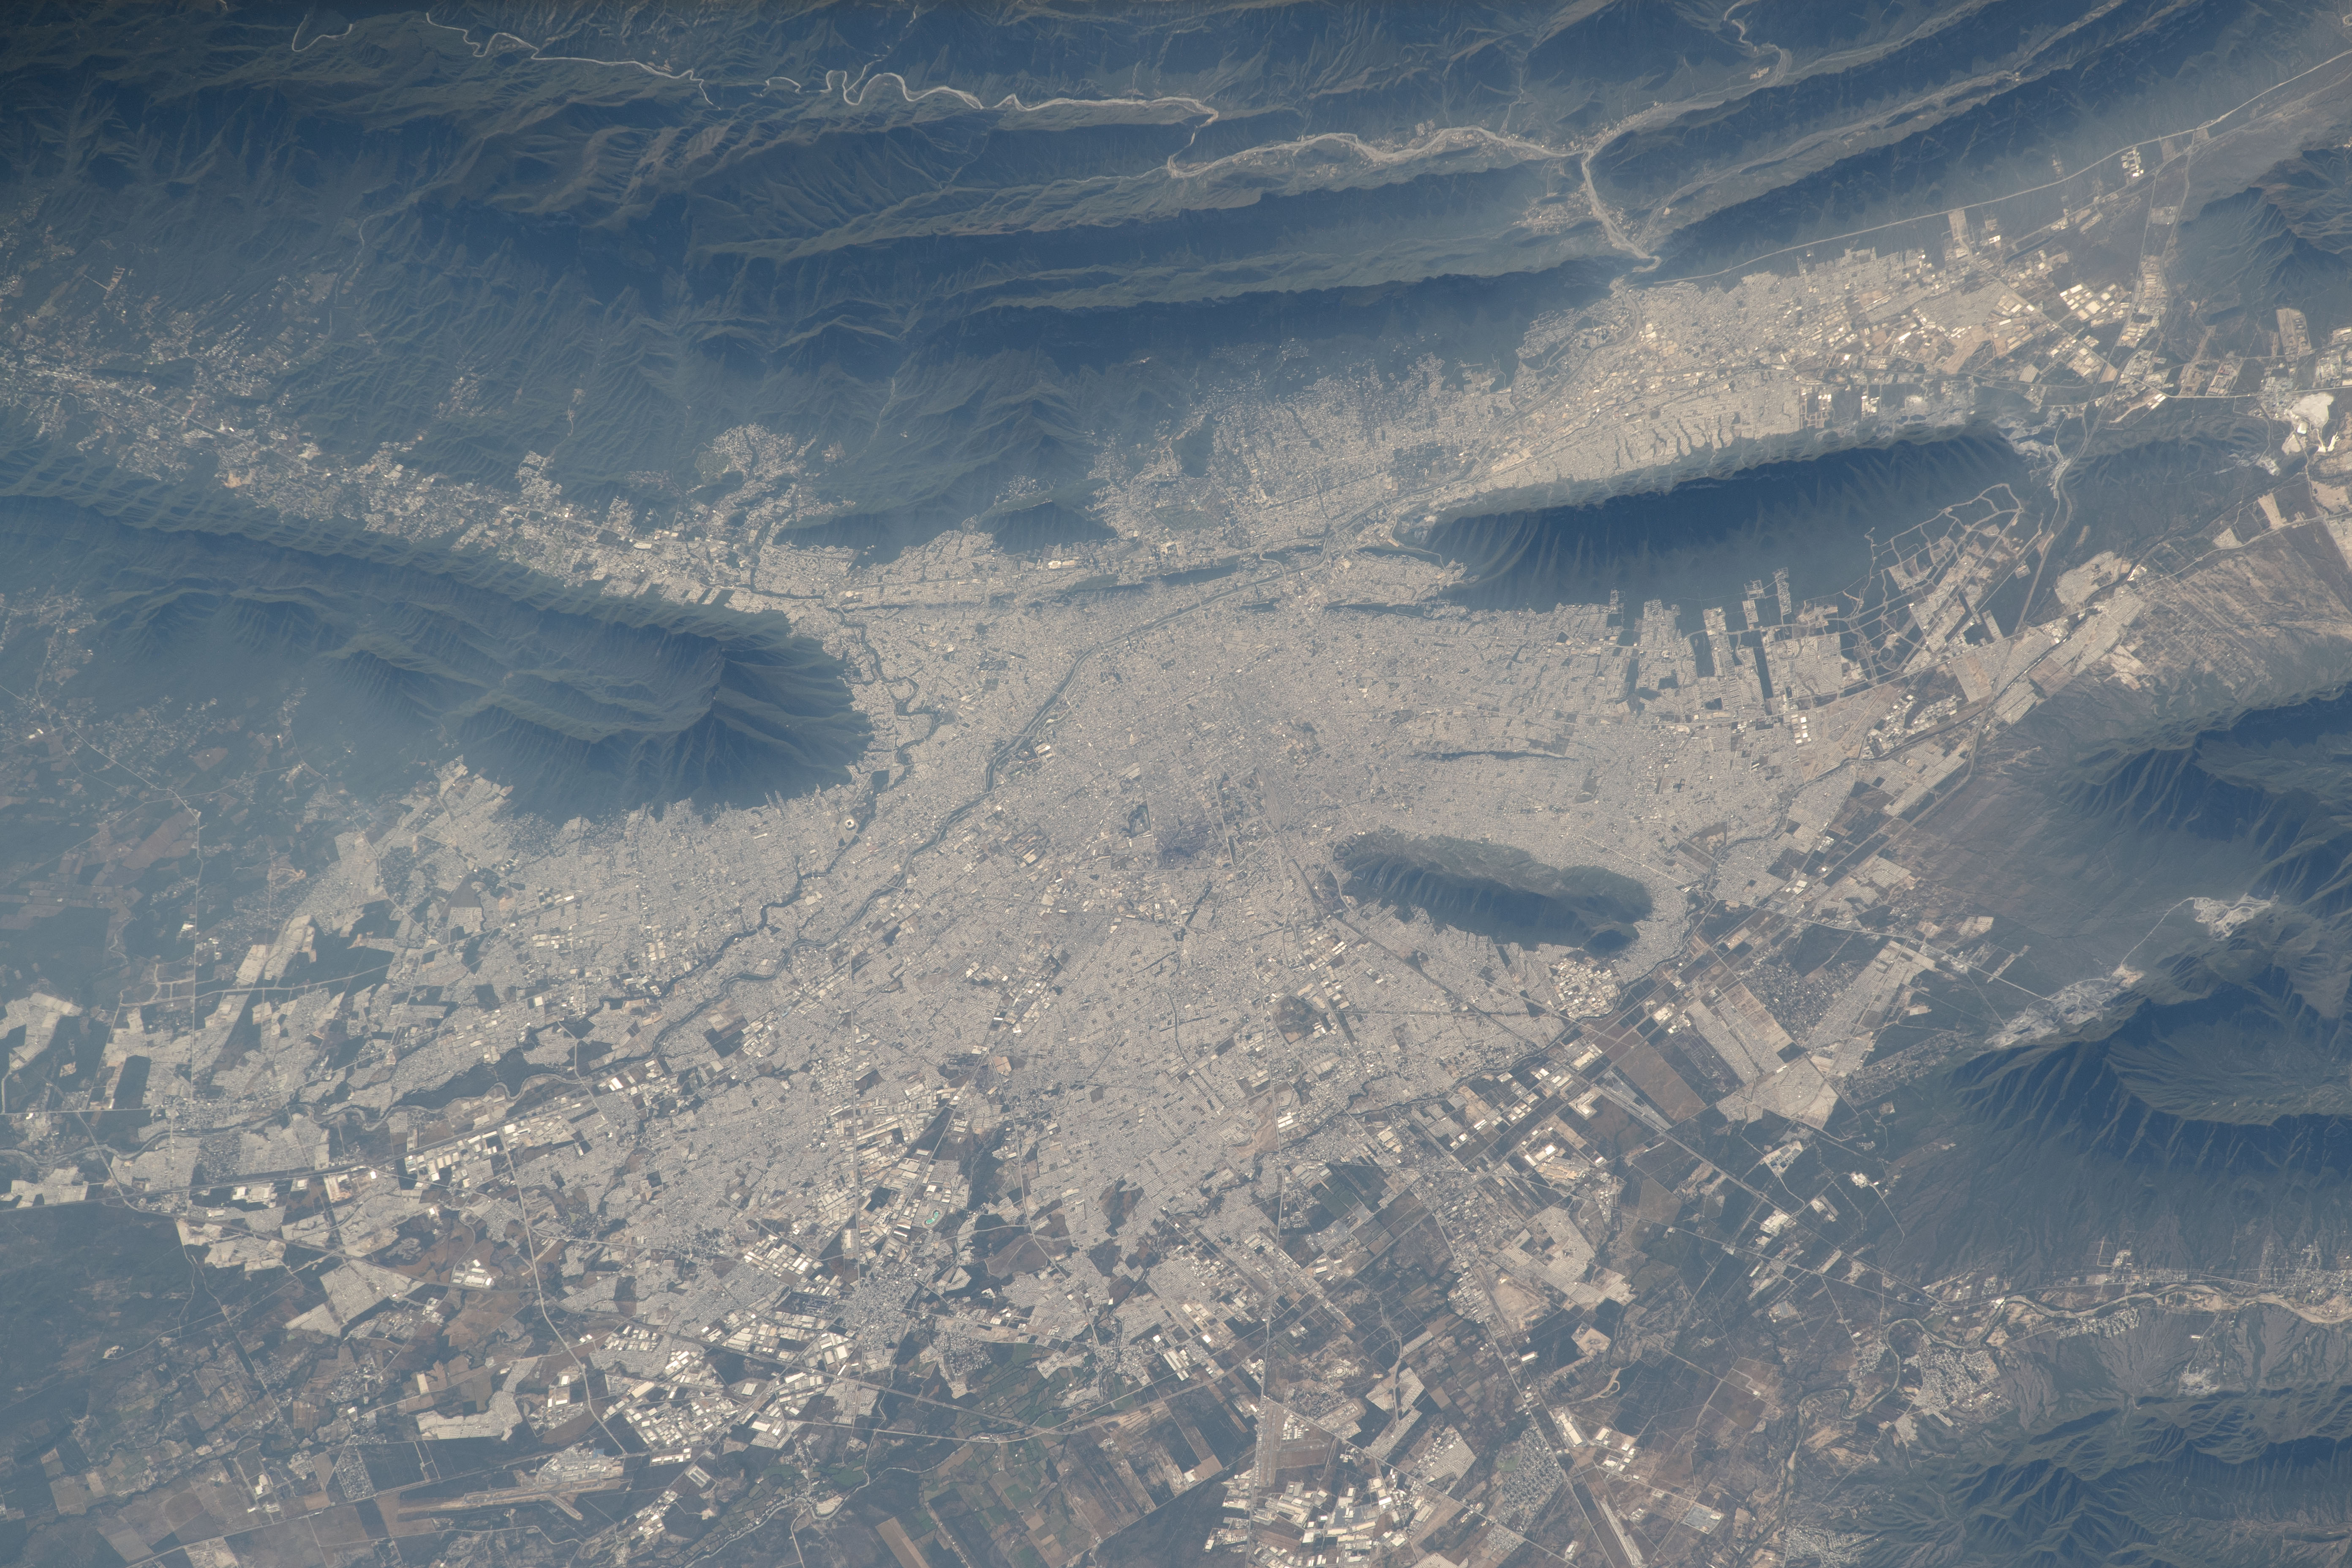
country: MEXICO
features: MONTERREY
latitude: 25.7
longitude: -100.3
